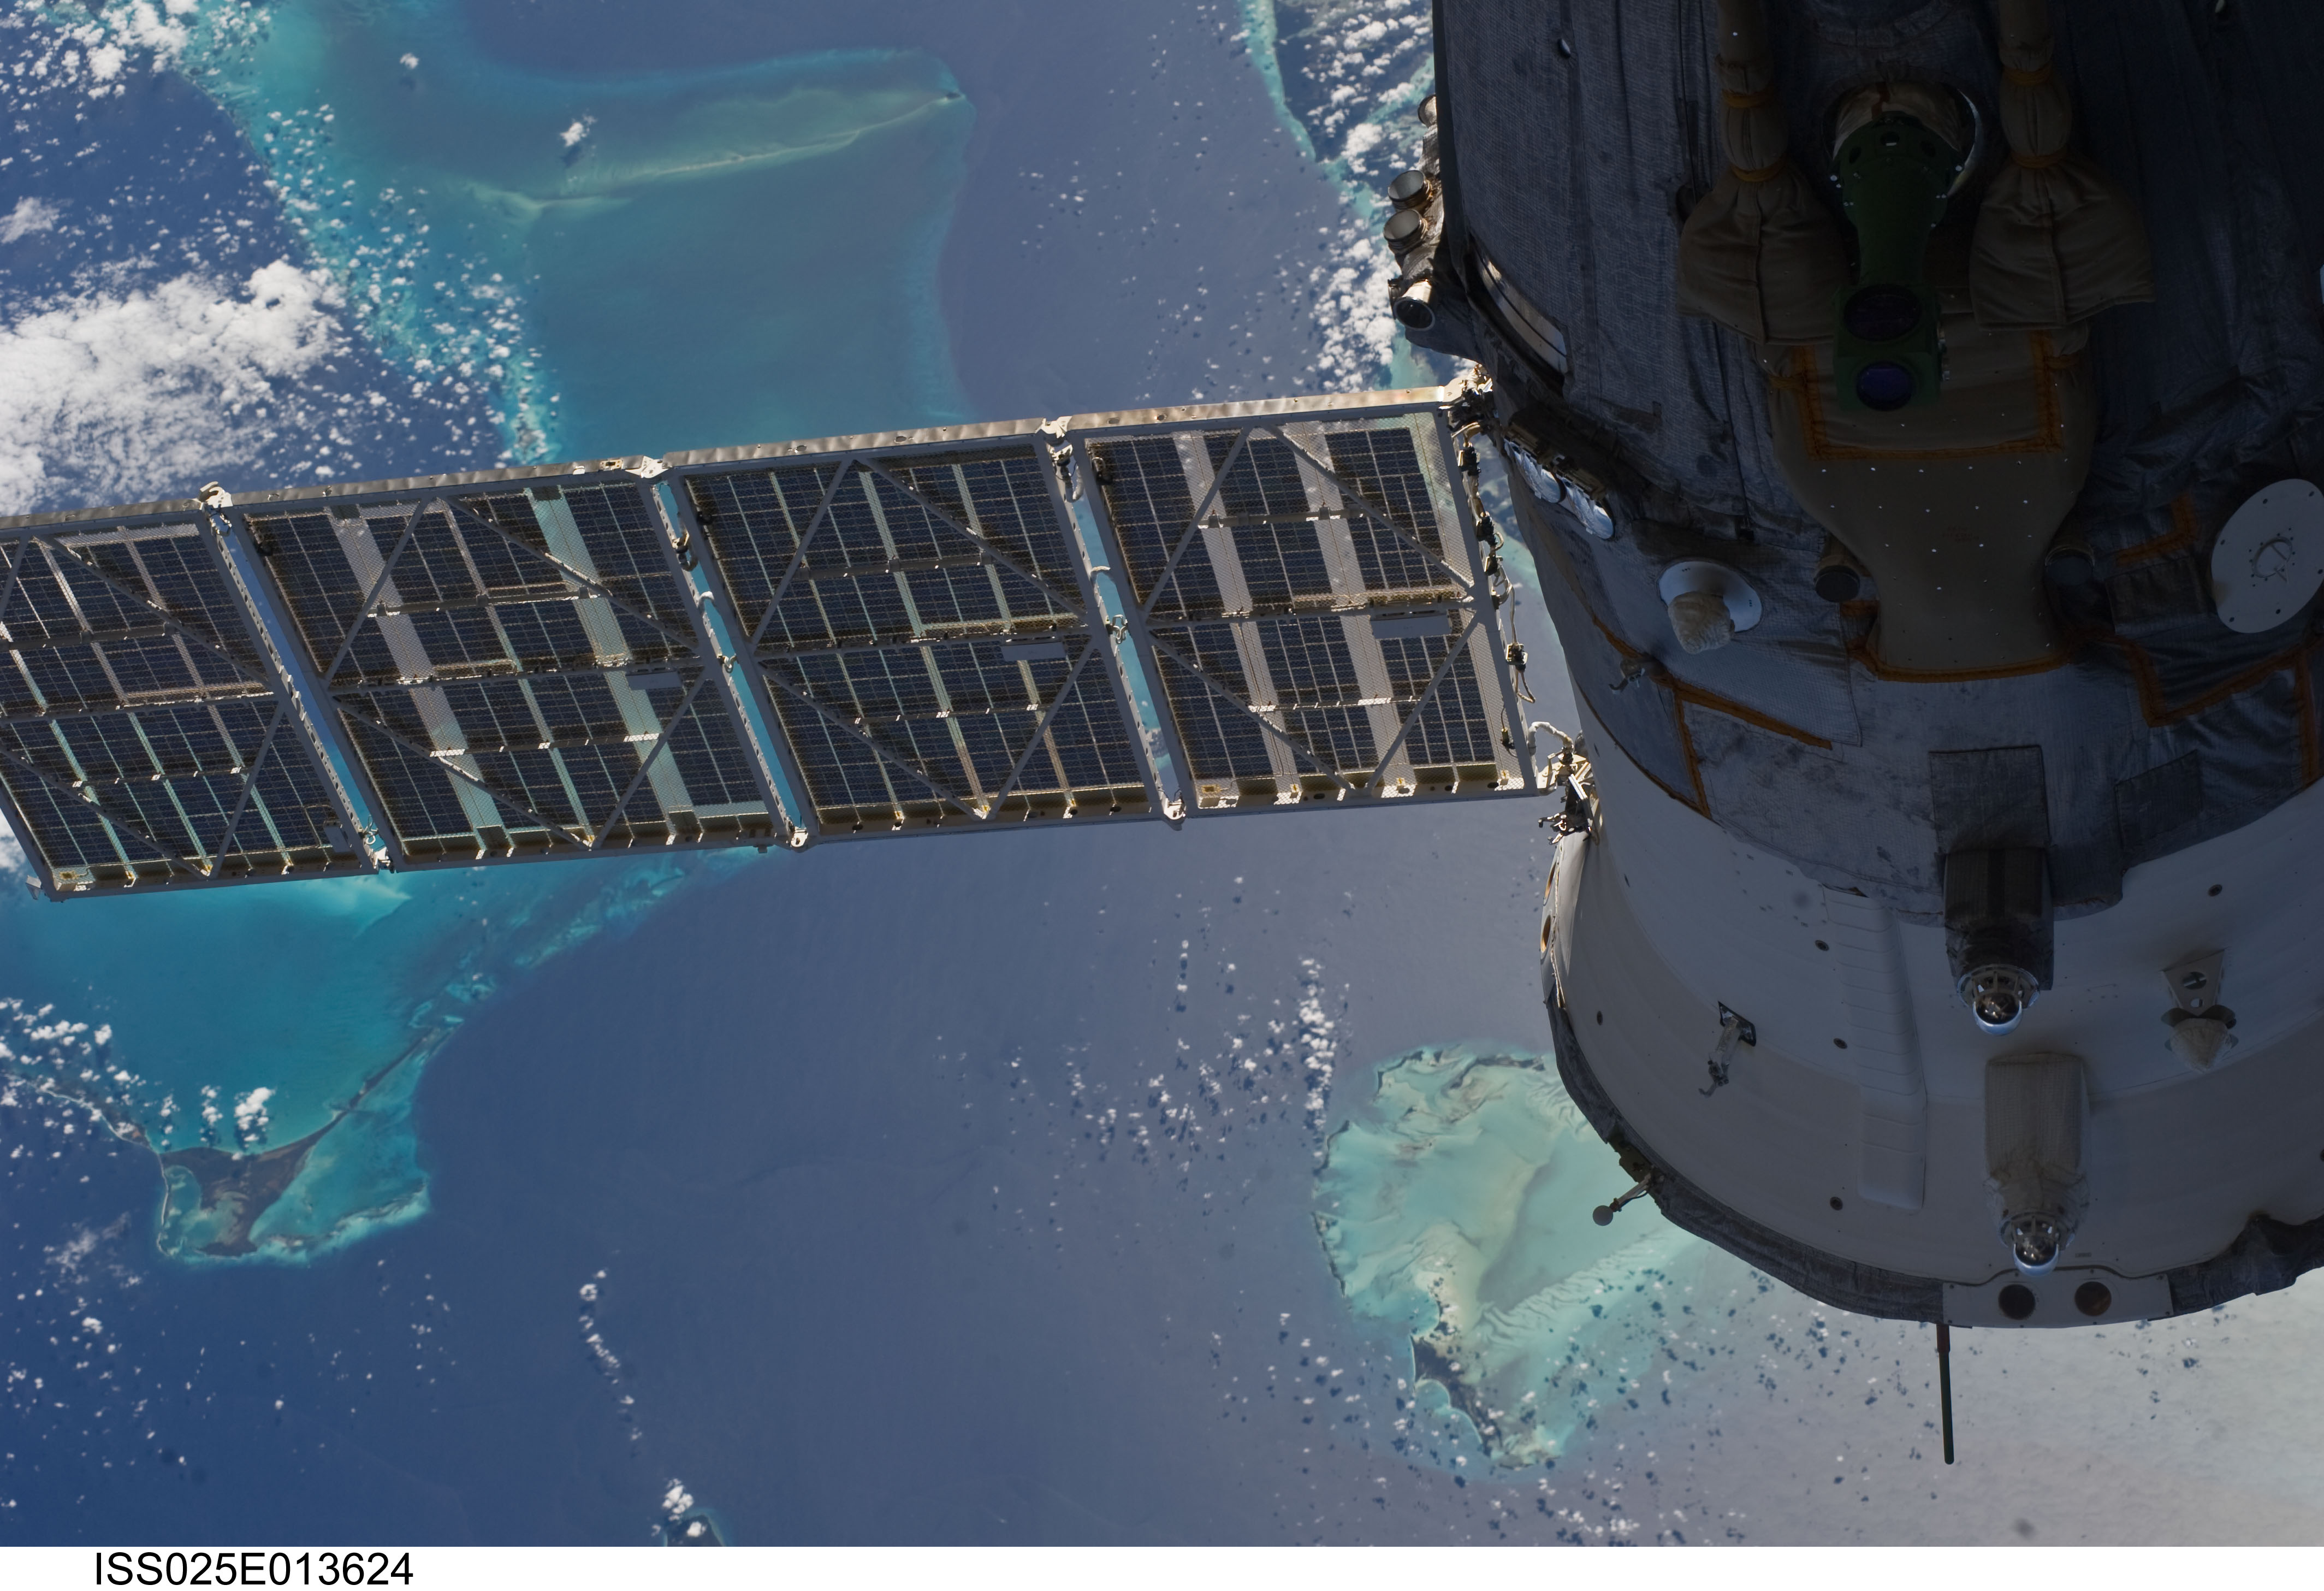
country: BAHAMAS
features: TONGUE OF THE OCEAN, ISS, REEFS, SHOALS, BERRY ISLANDS, GLINT
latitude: 25.0
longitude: -77.5
